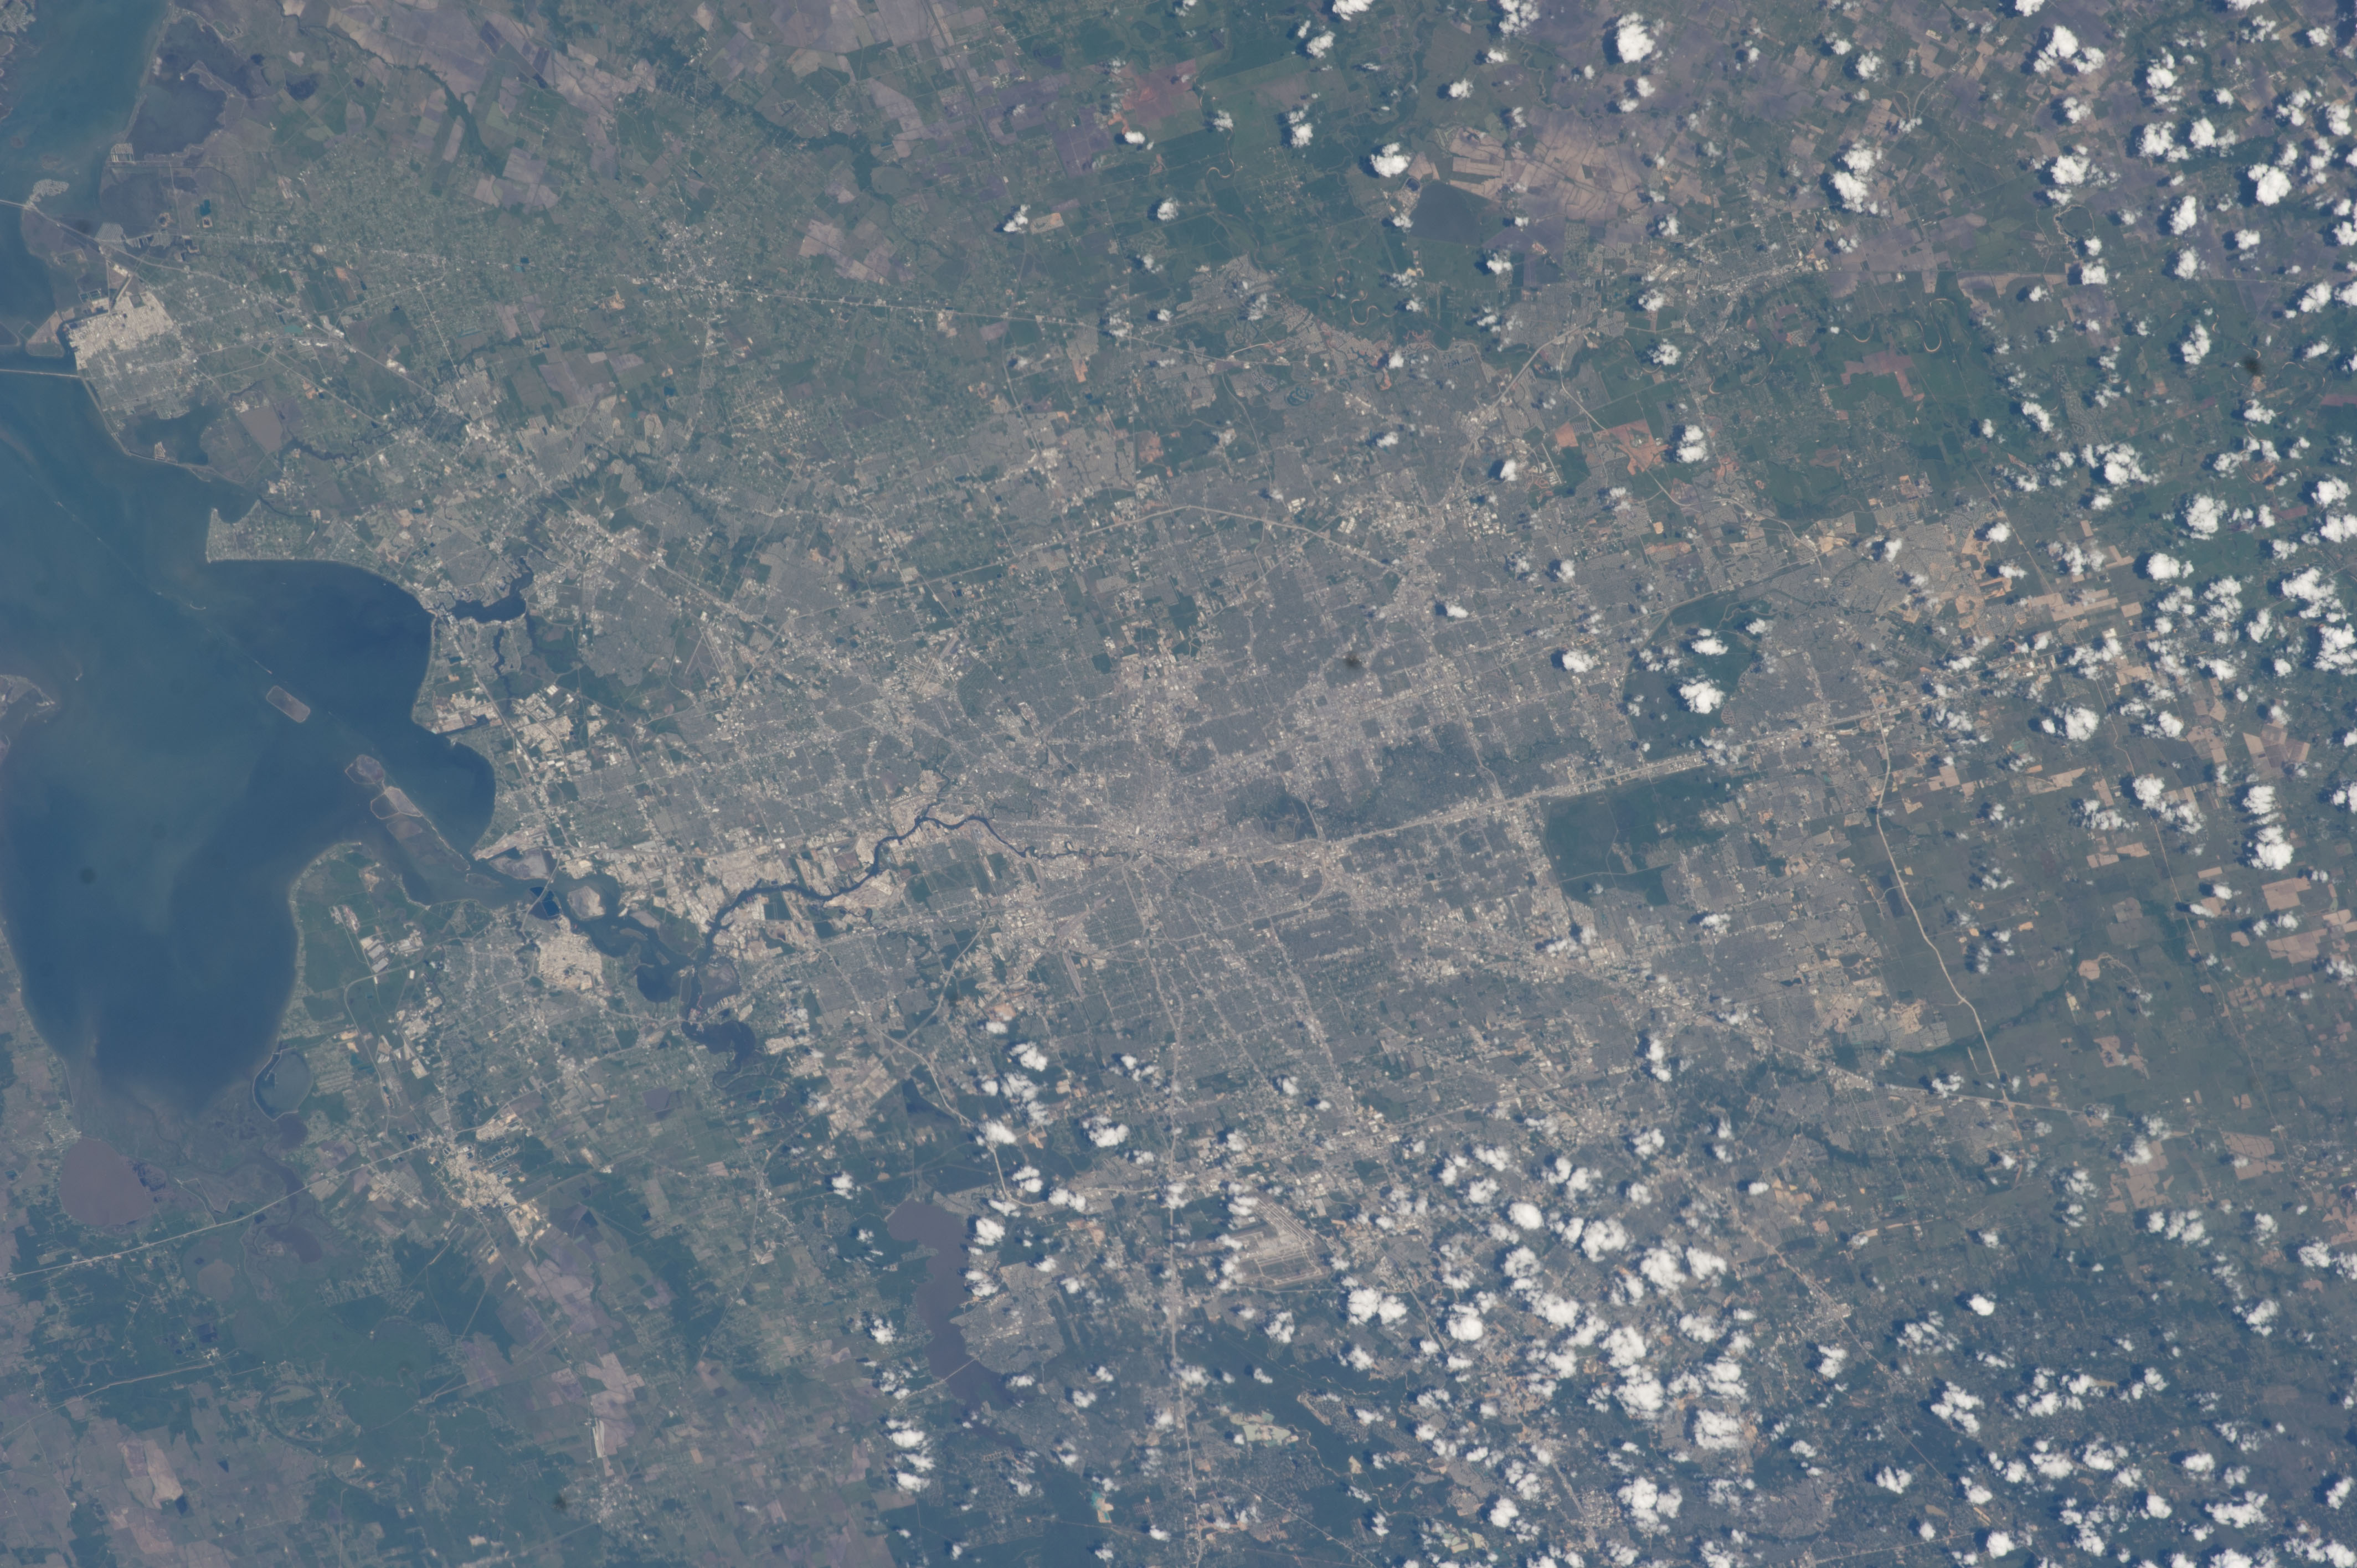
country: USA-TEXAS
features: HOUSTON, TRINITY BAY, BUFFALO BAYOU, LAKE HOUSTON
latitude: 29.8
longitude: -95.4
